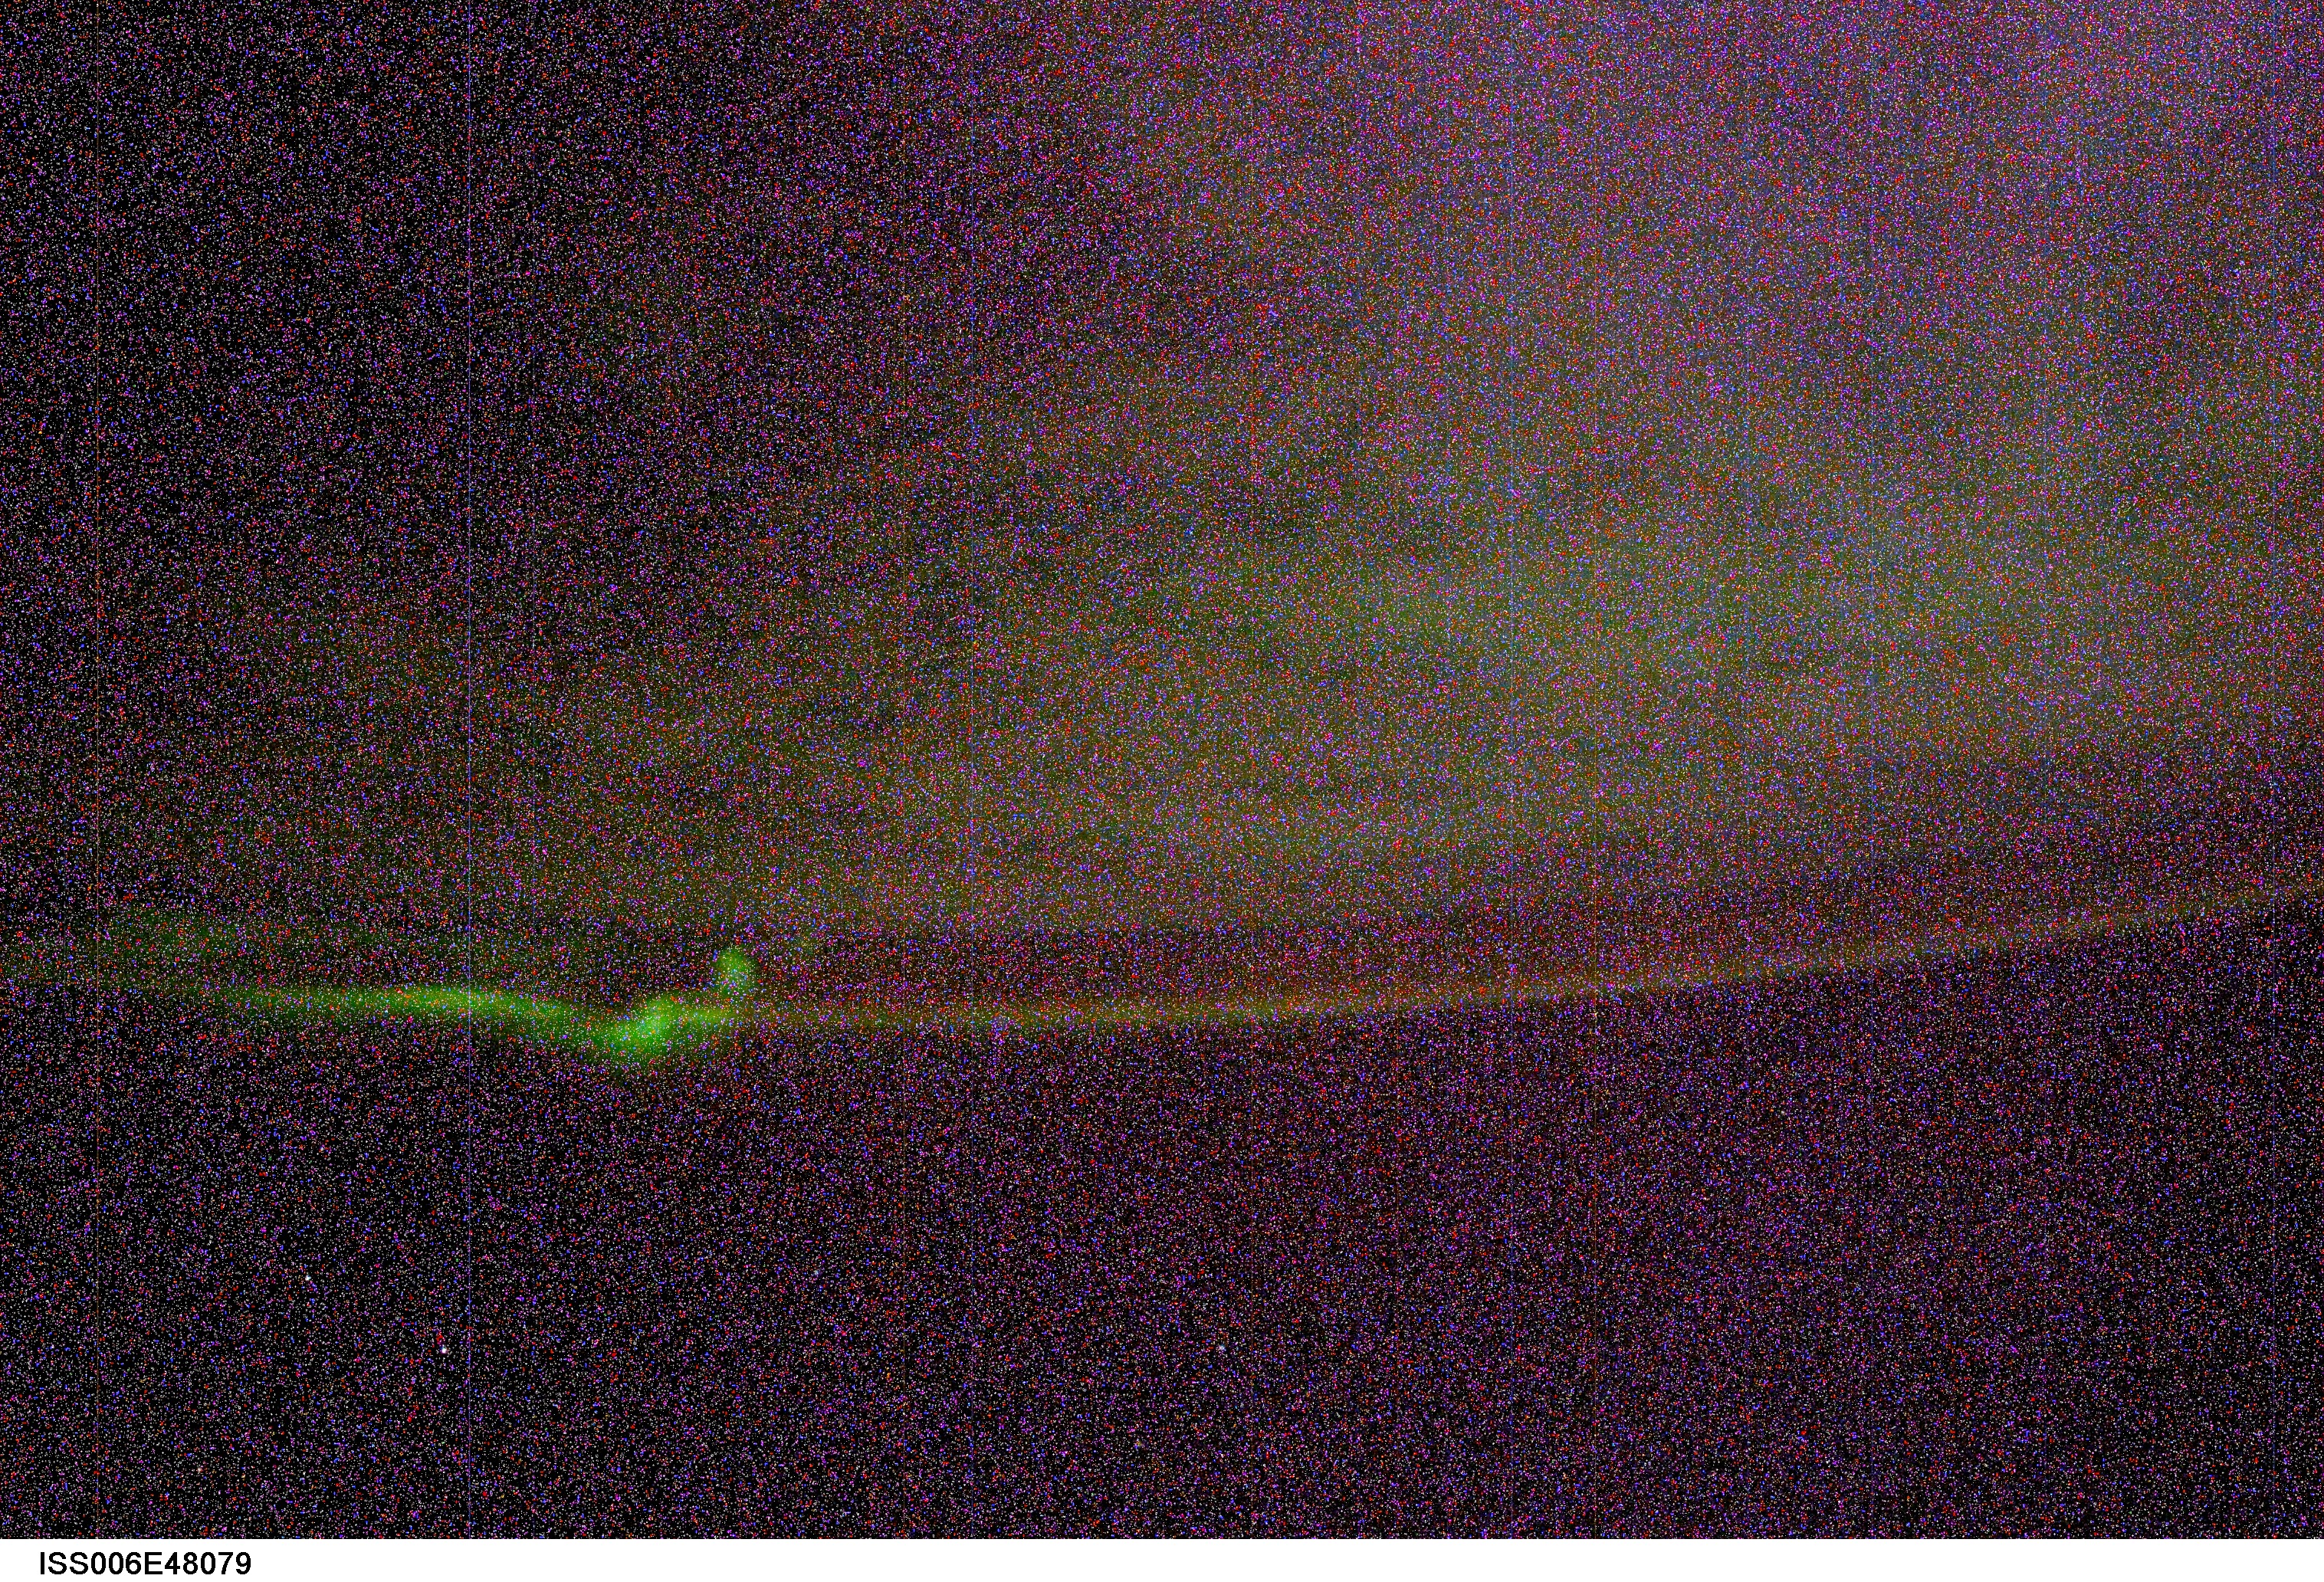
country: AURORA
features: AURORA AUSTRALIS, STARS
